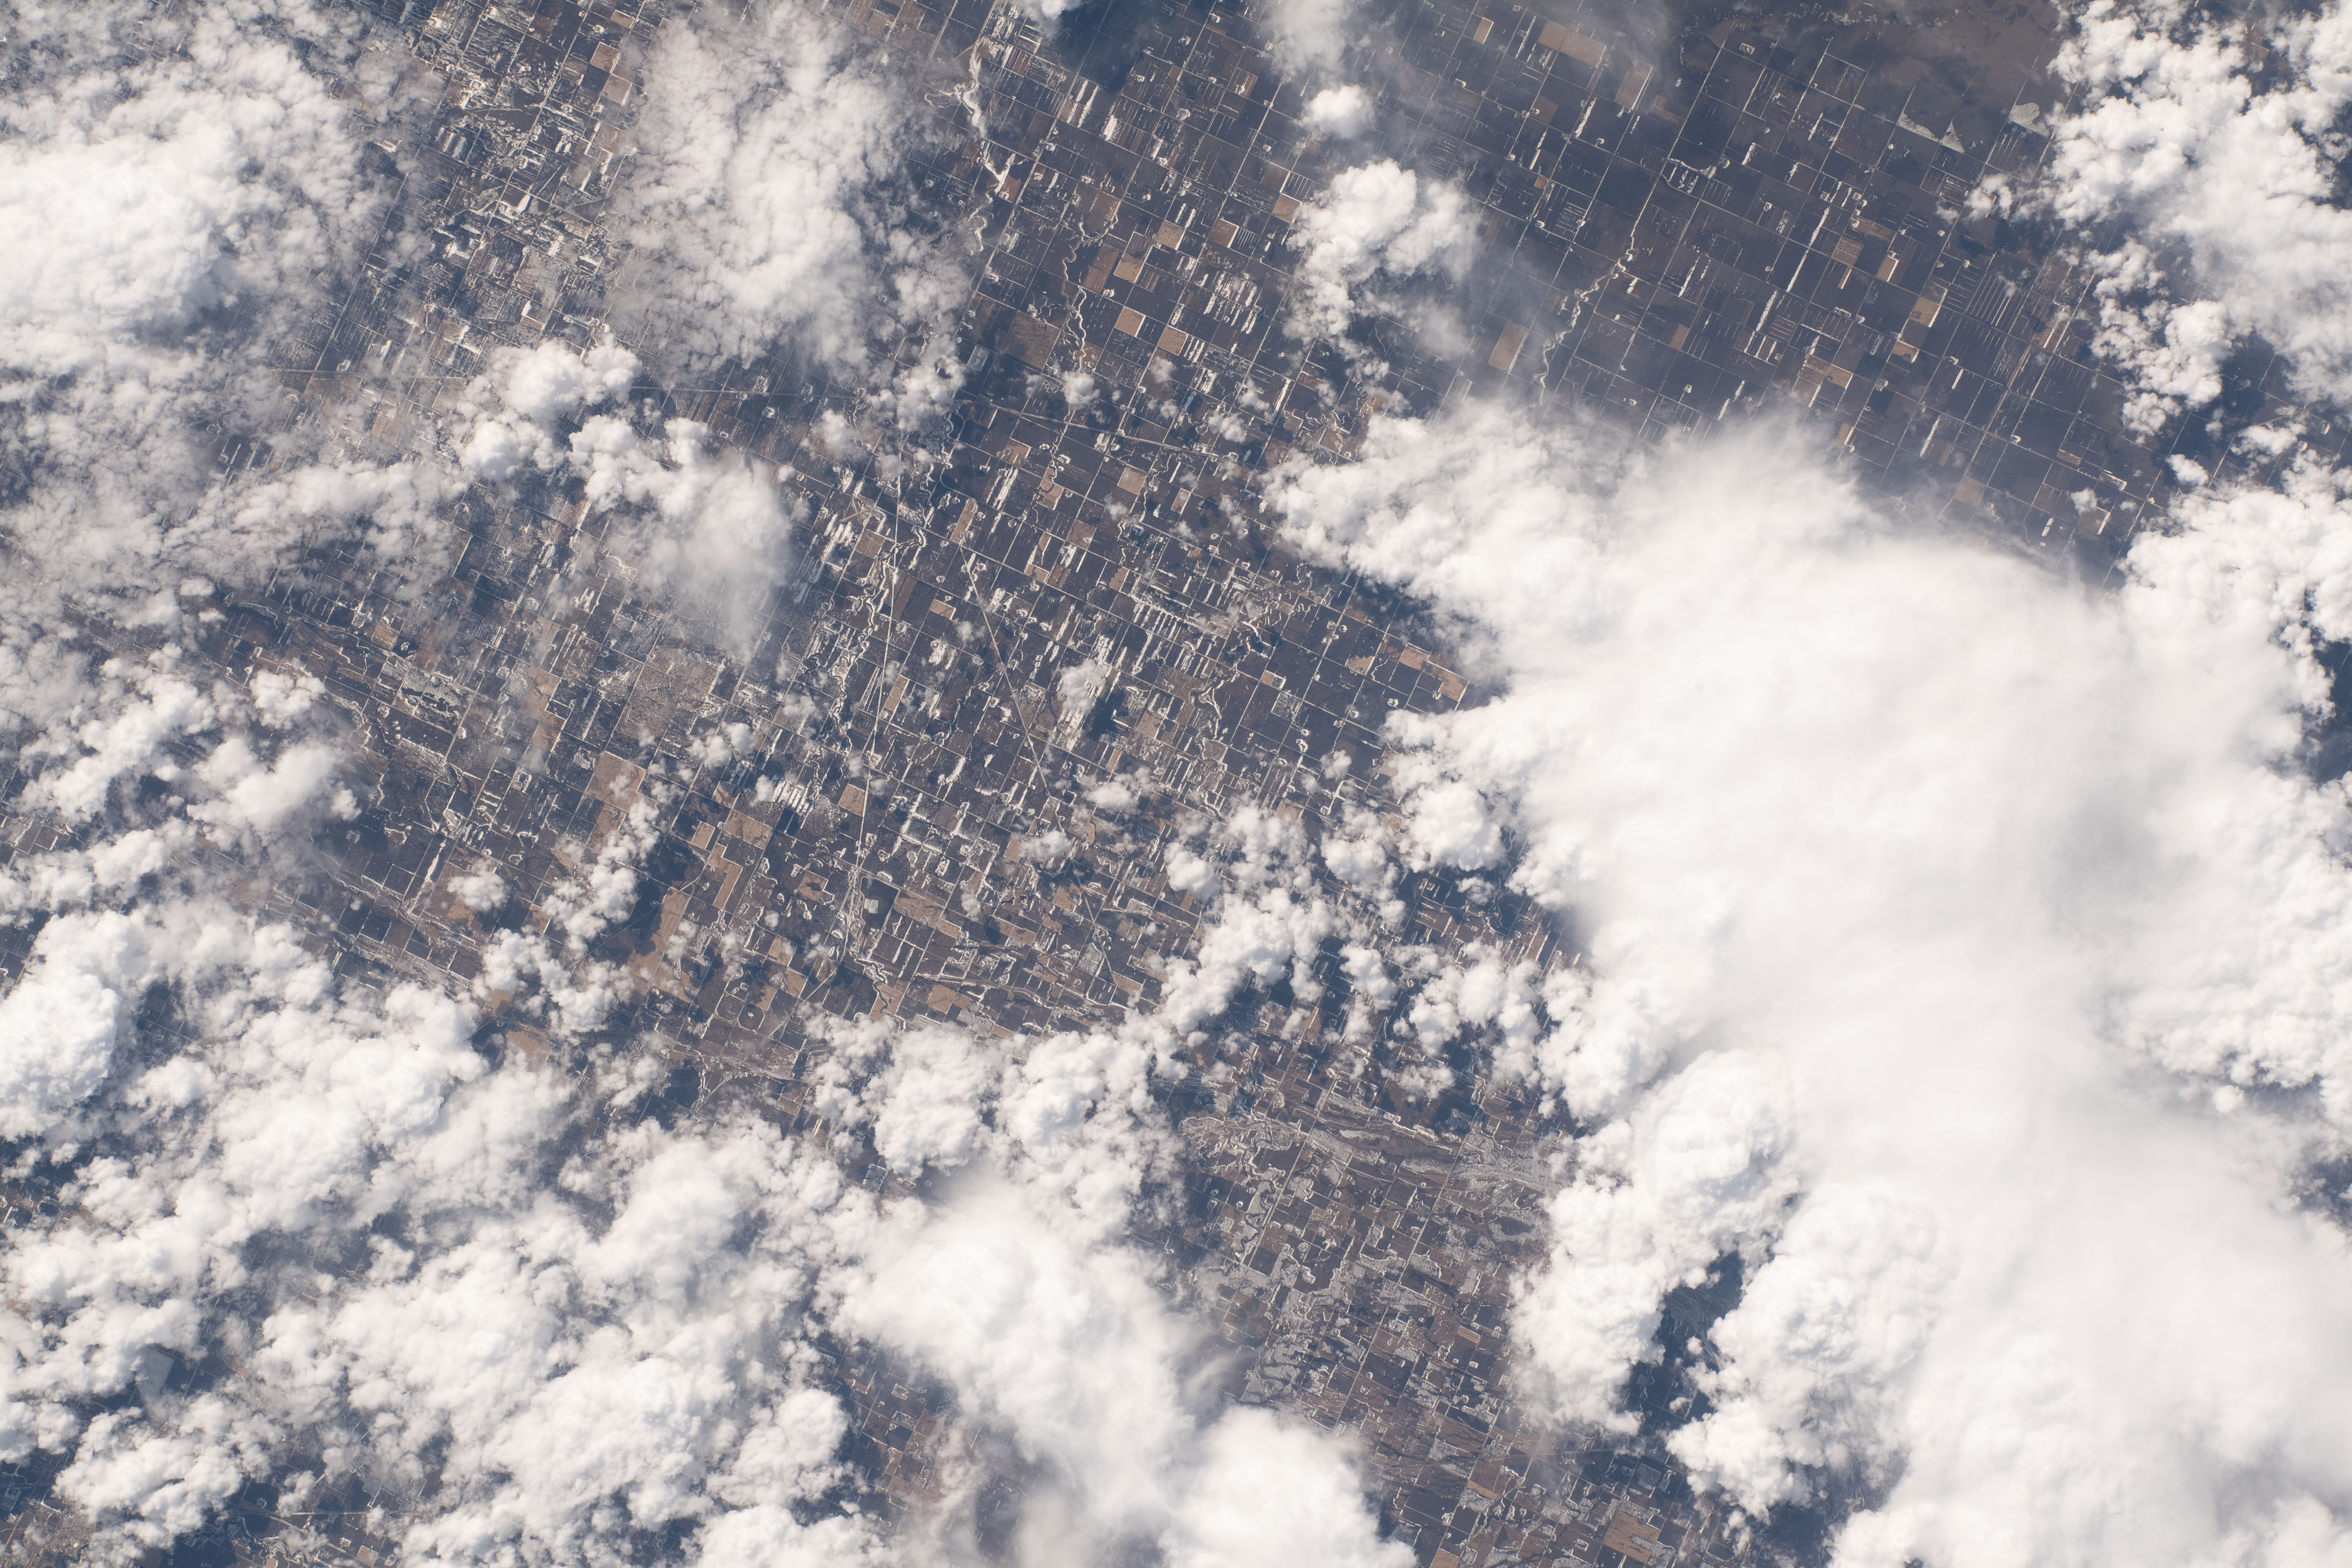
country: USA-MINNESOTA
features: AGRICULTURE, PRAIRIE
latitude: 48.3
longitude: -96.7
